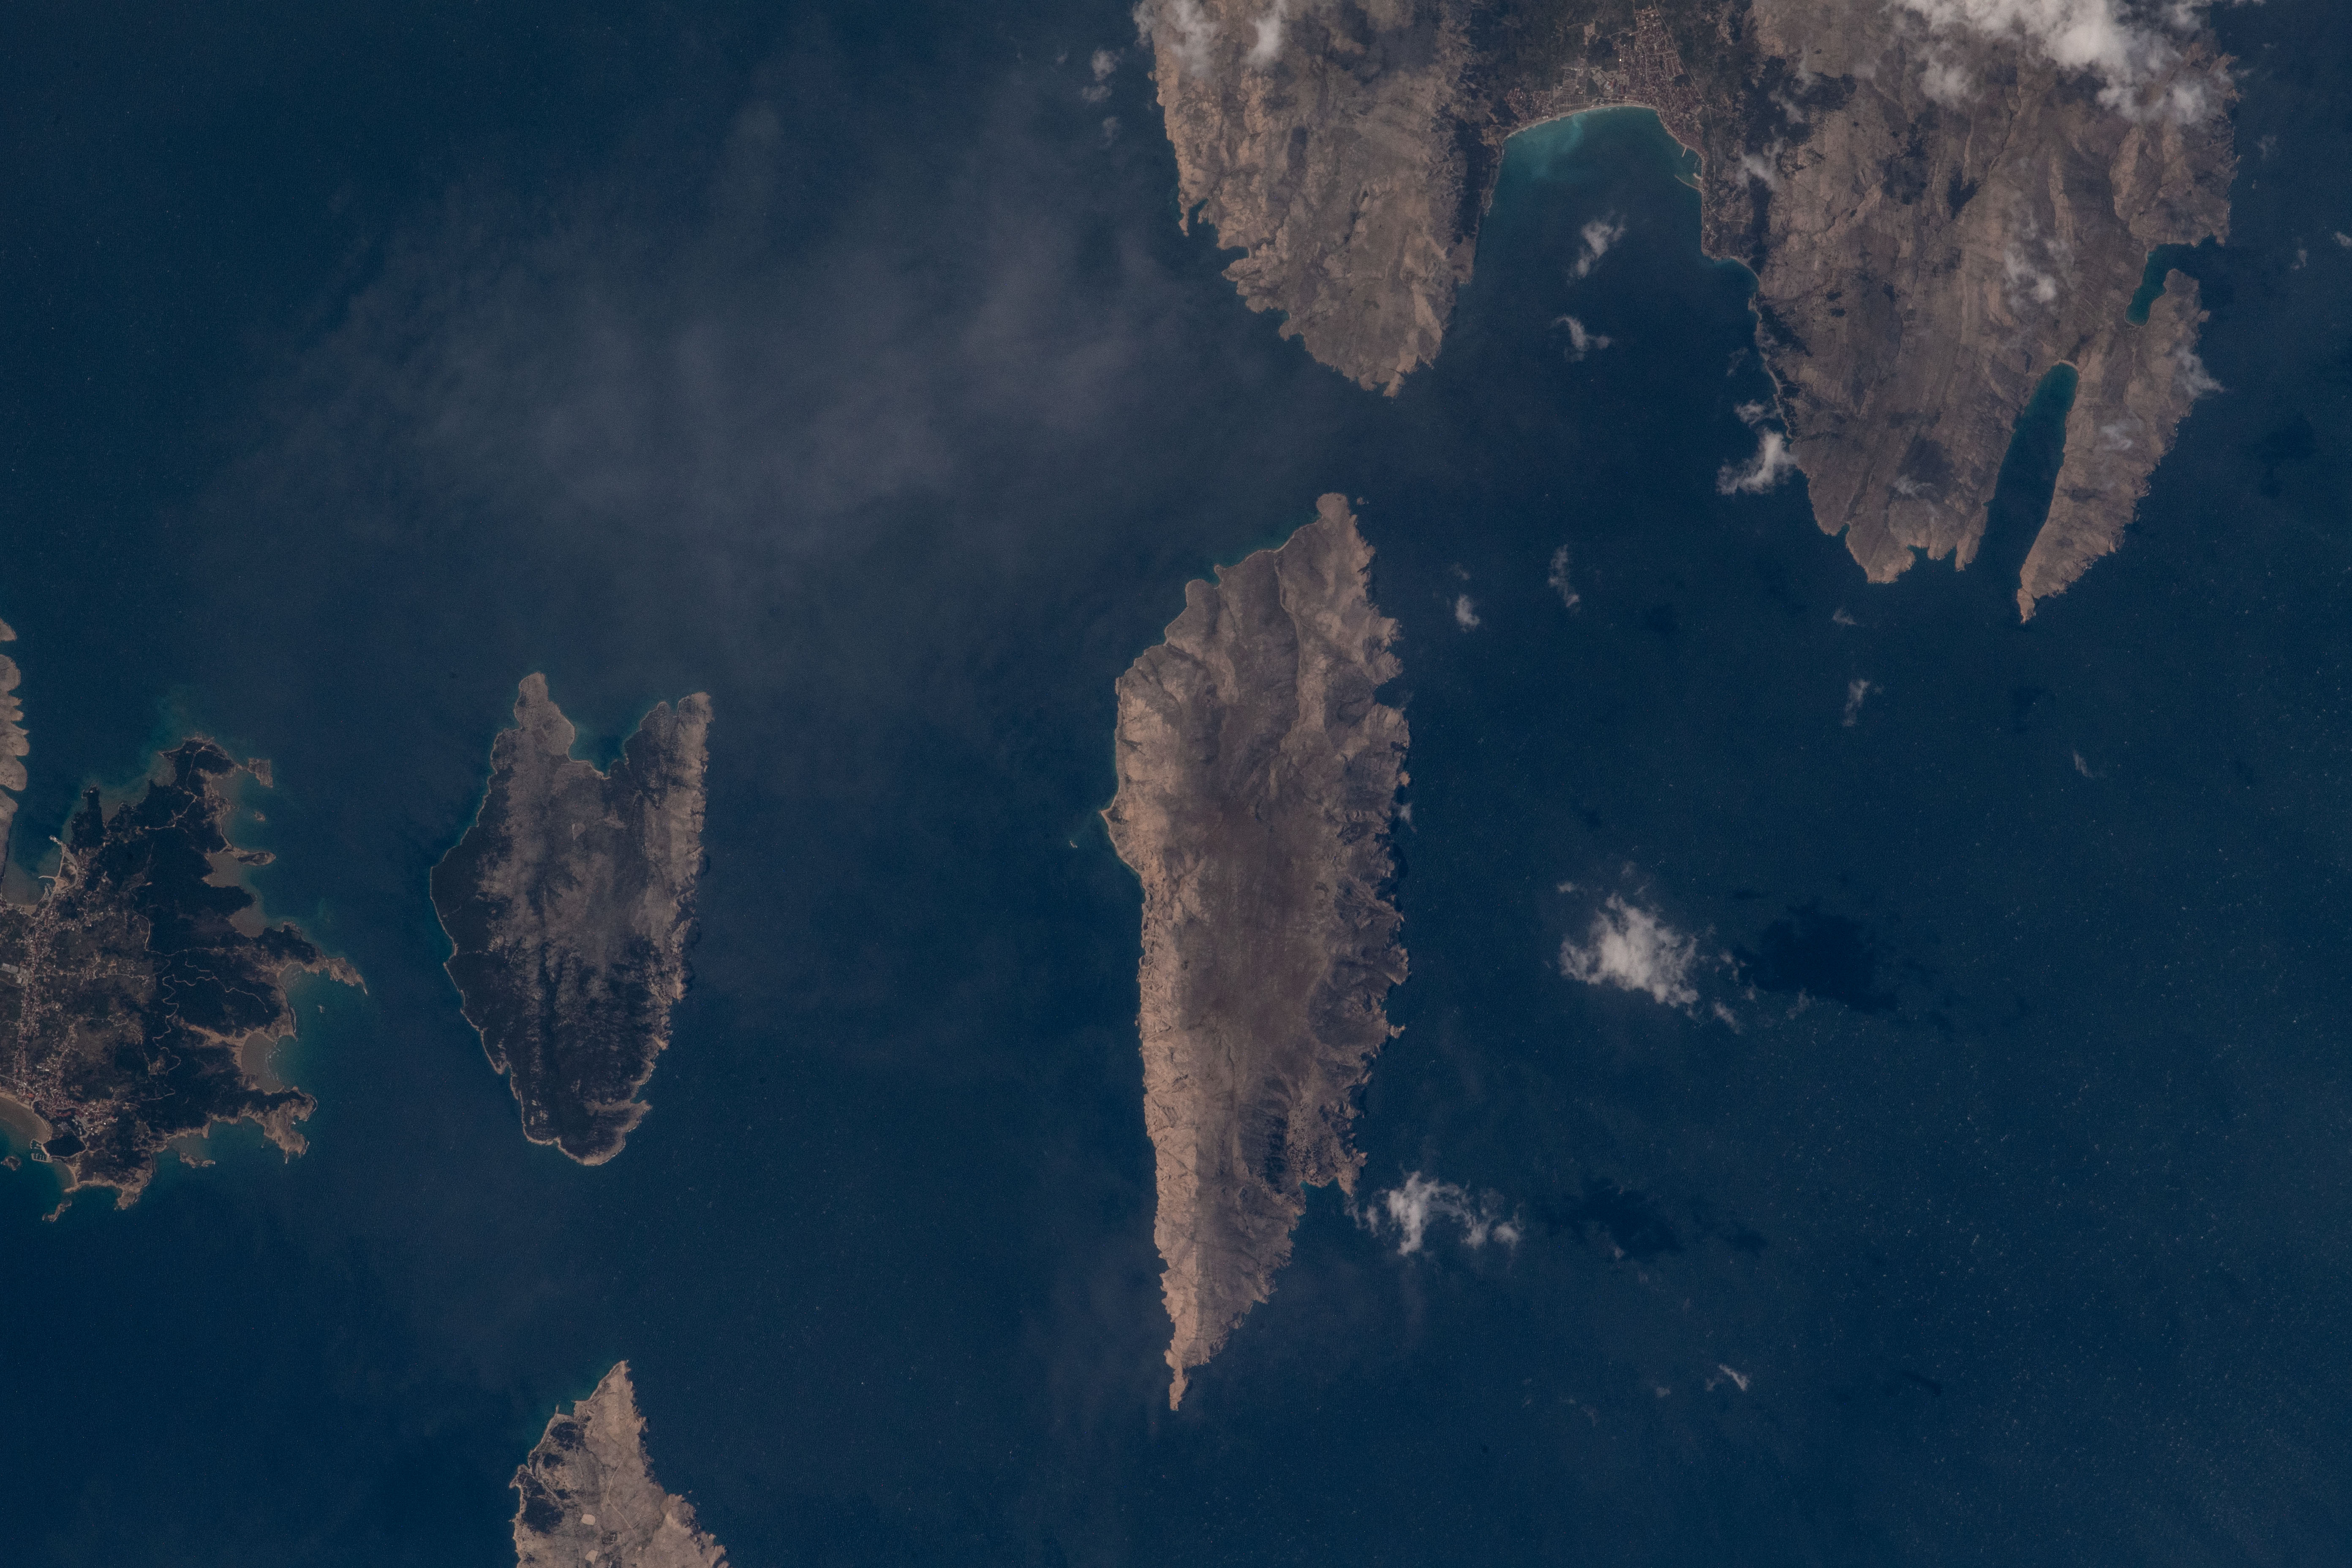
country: CROATIA
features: OTOK PRVIC, SVETI GRGUR BAY
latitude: 44.9
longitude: 14.8
